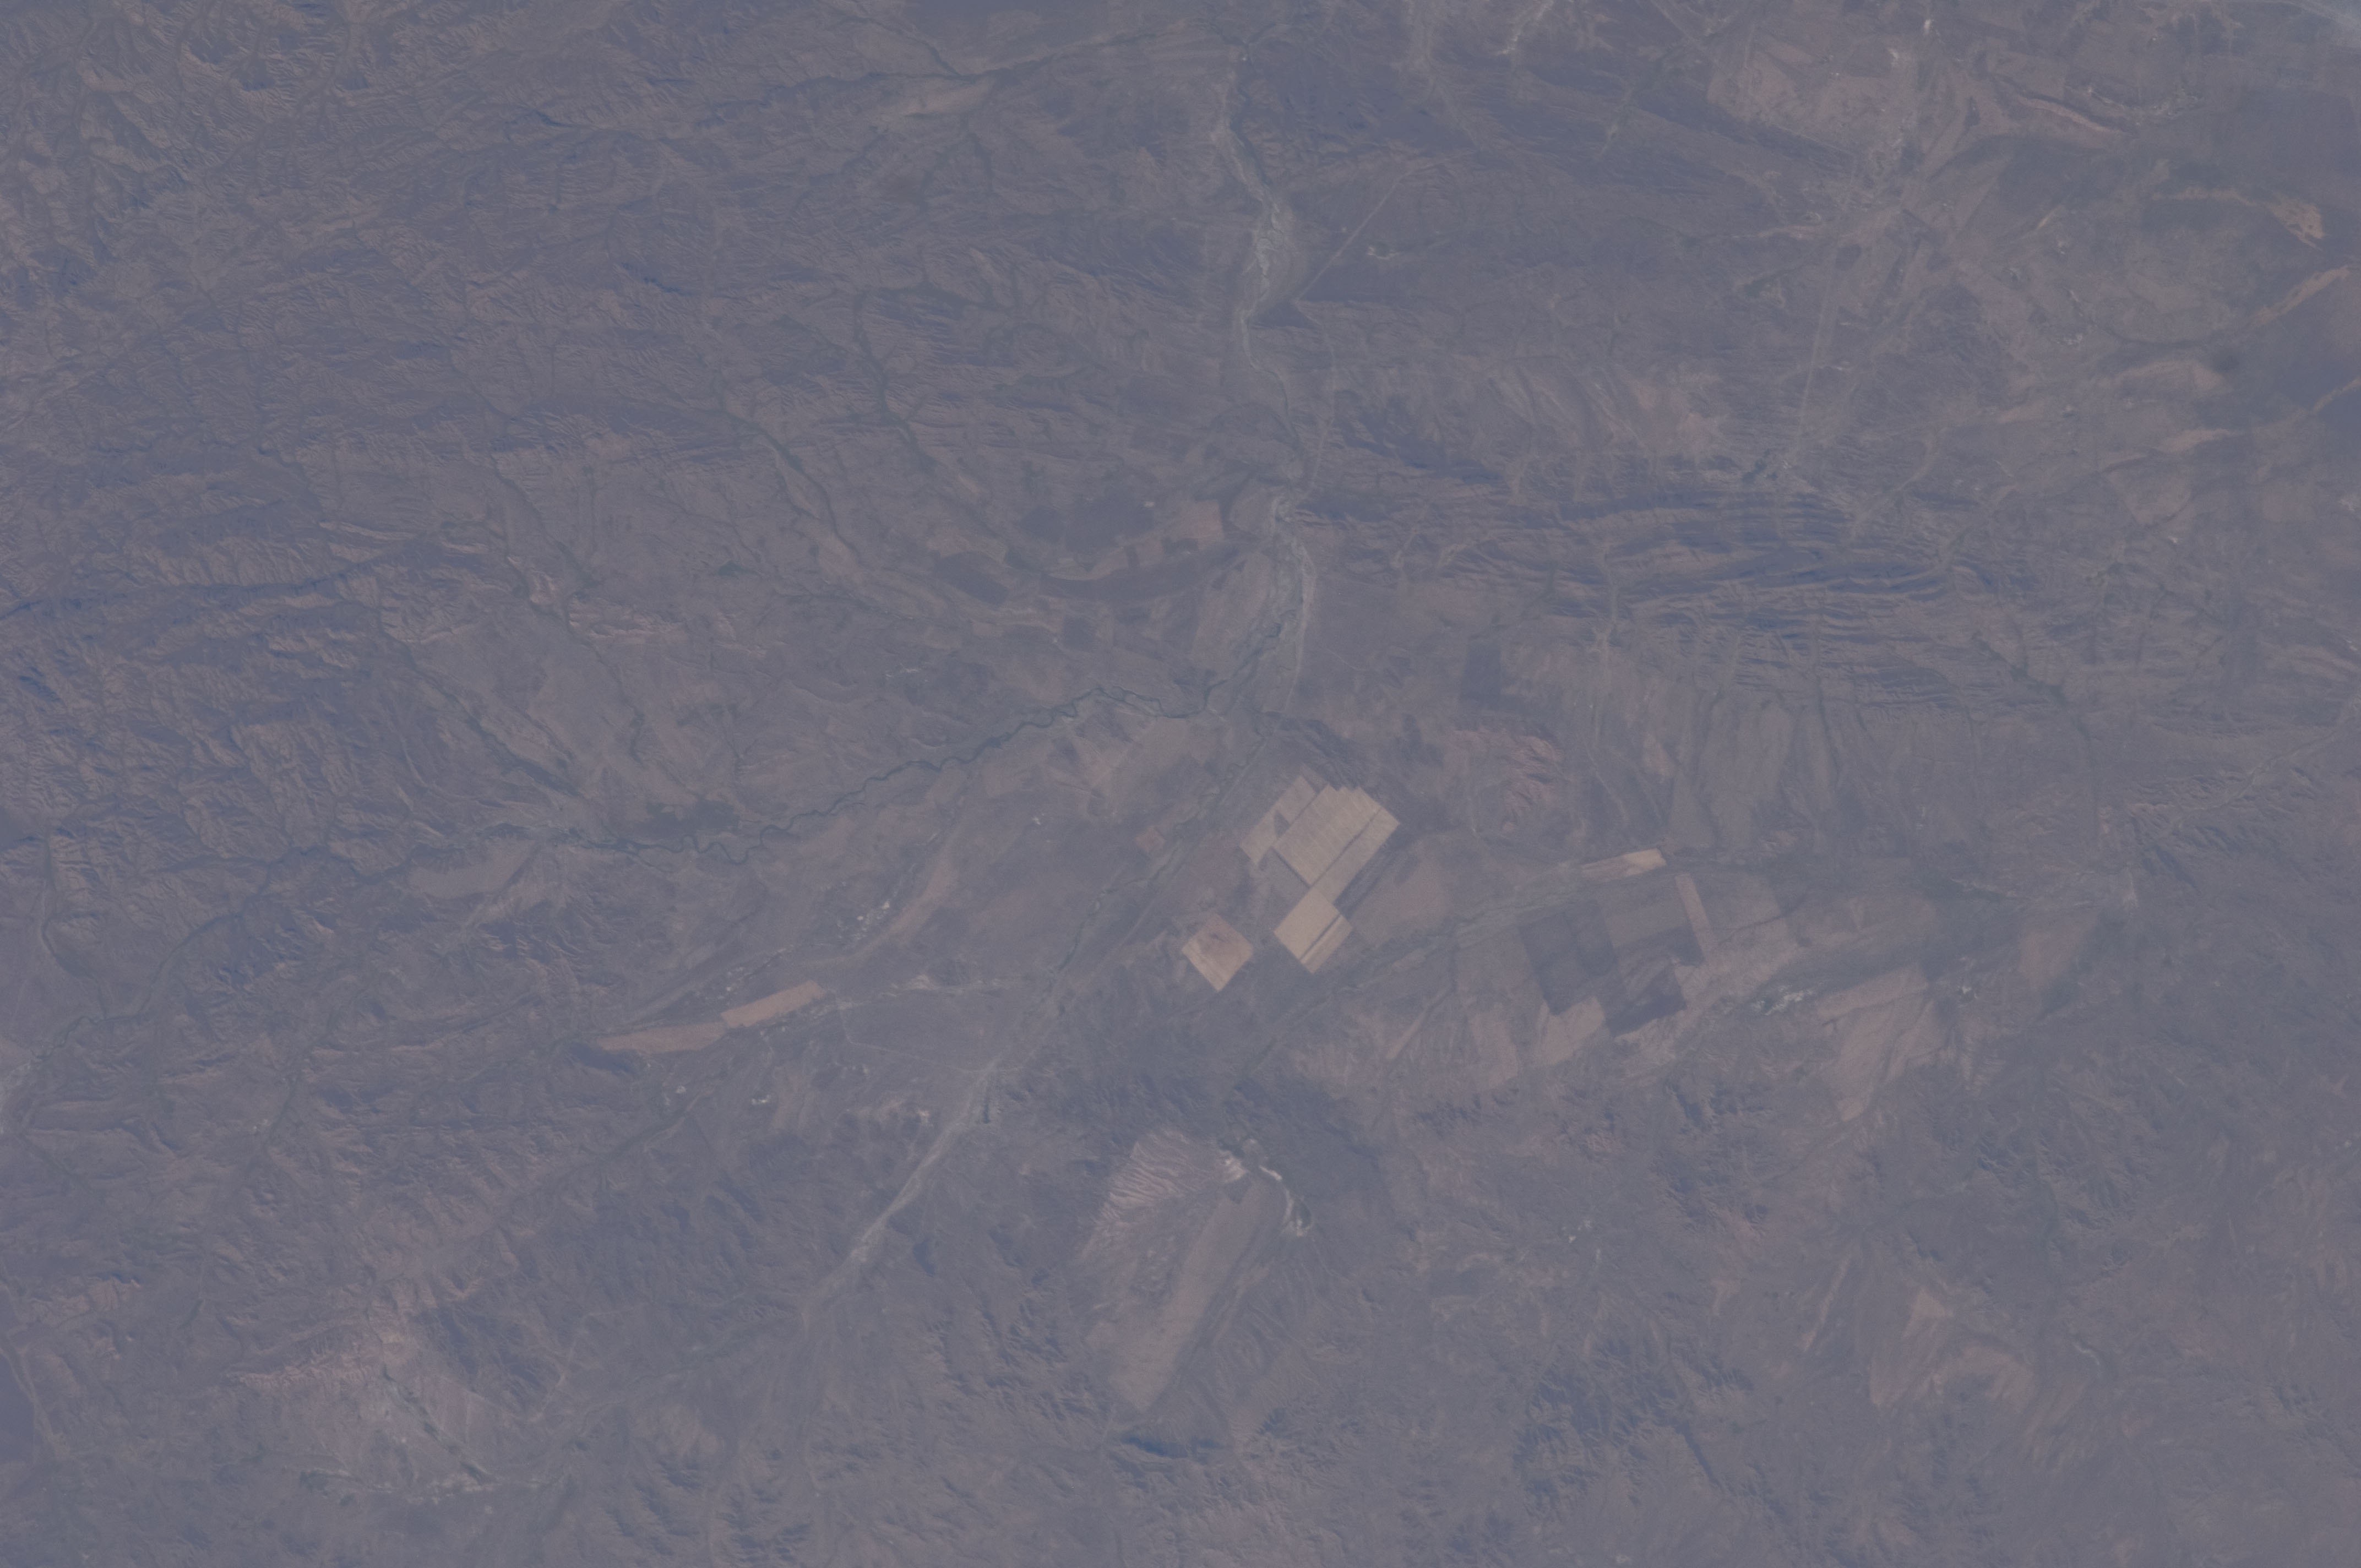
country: KAZAKHSTAN
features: BIGACH IMPACT CRATER, AGR., HILL COUNTRY
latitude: 48.6
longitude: 82.2
